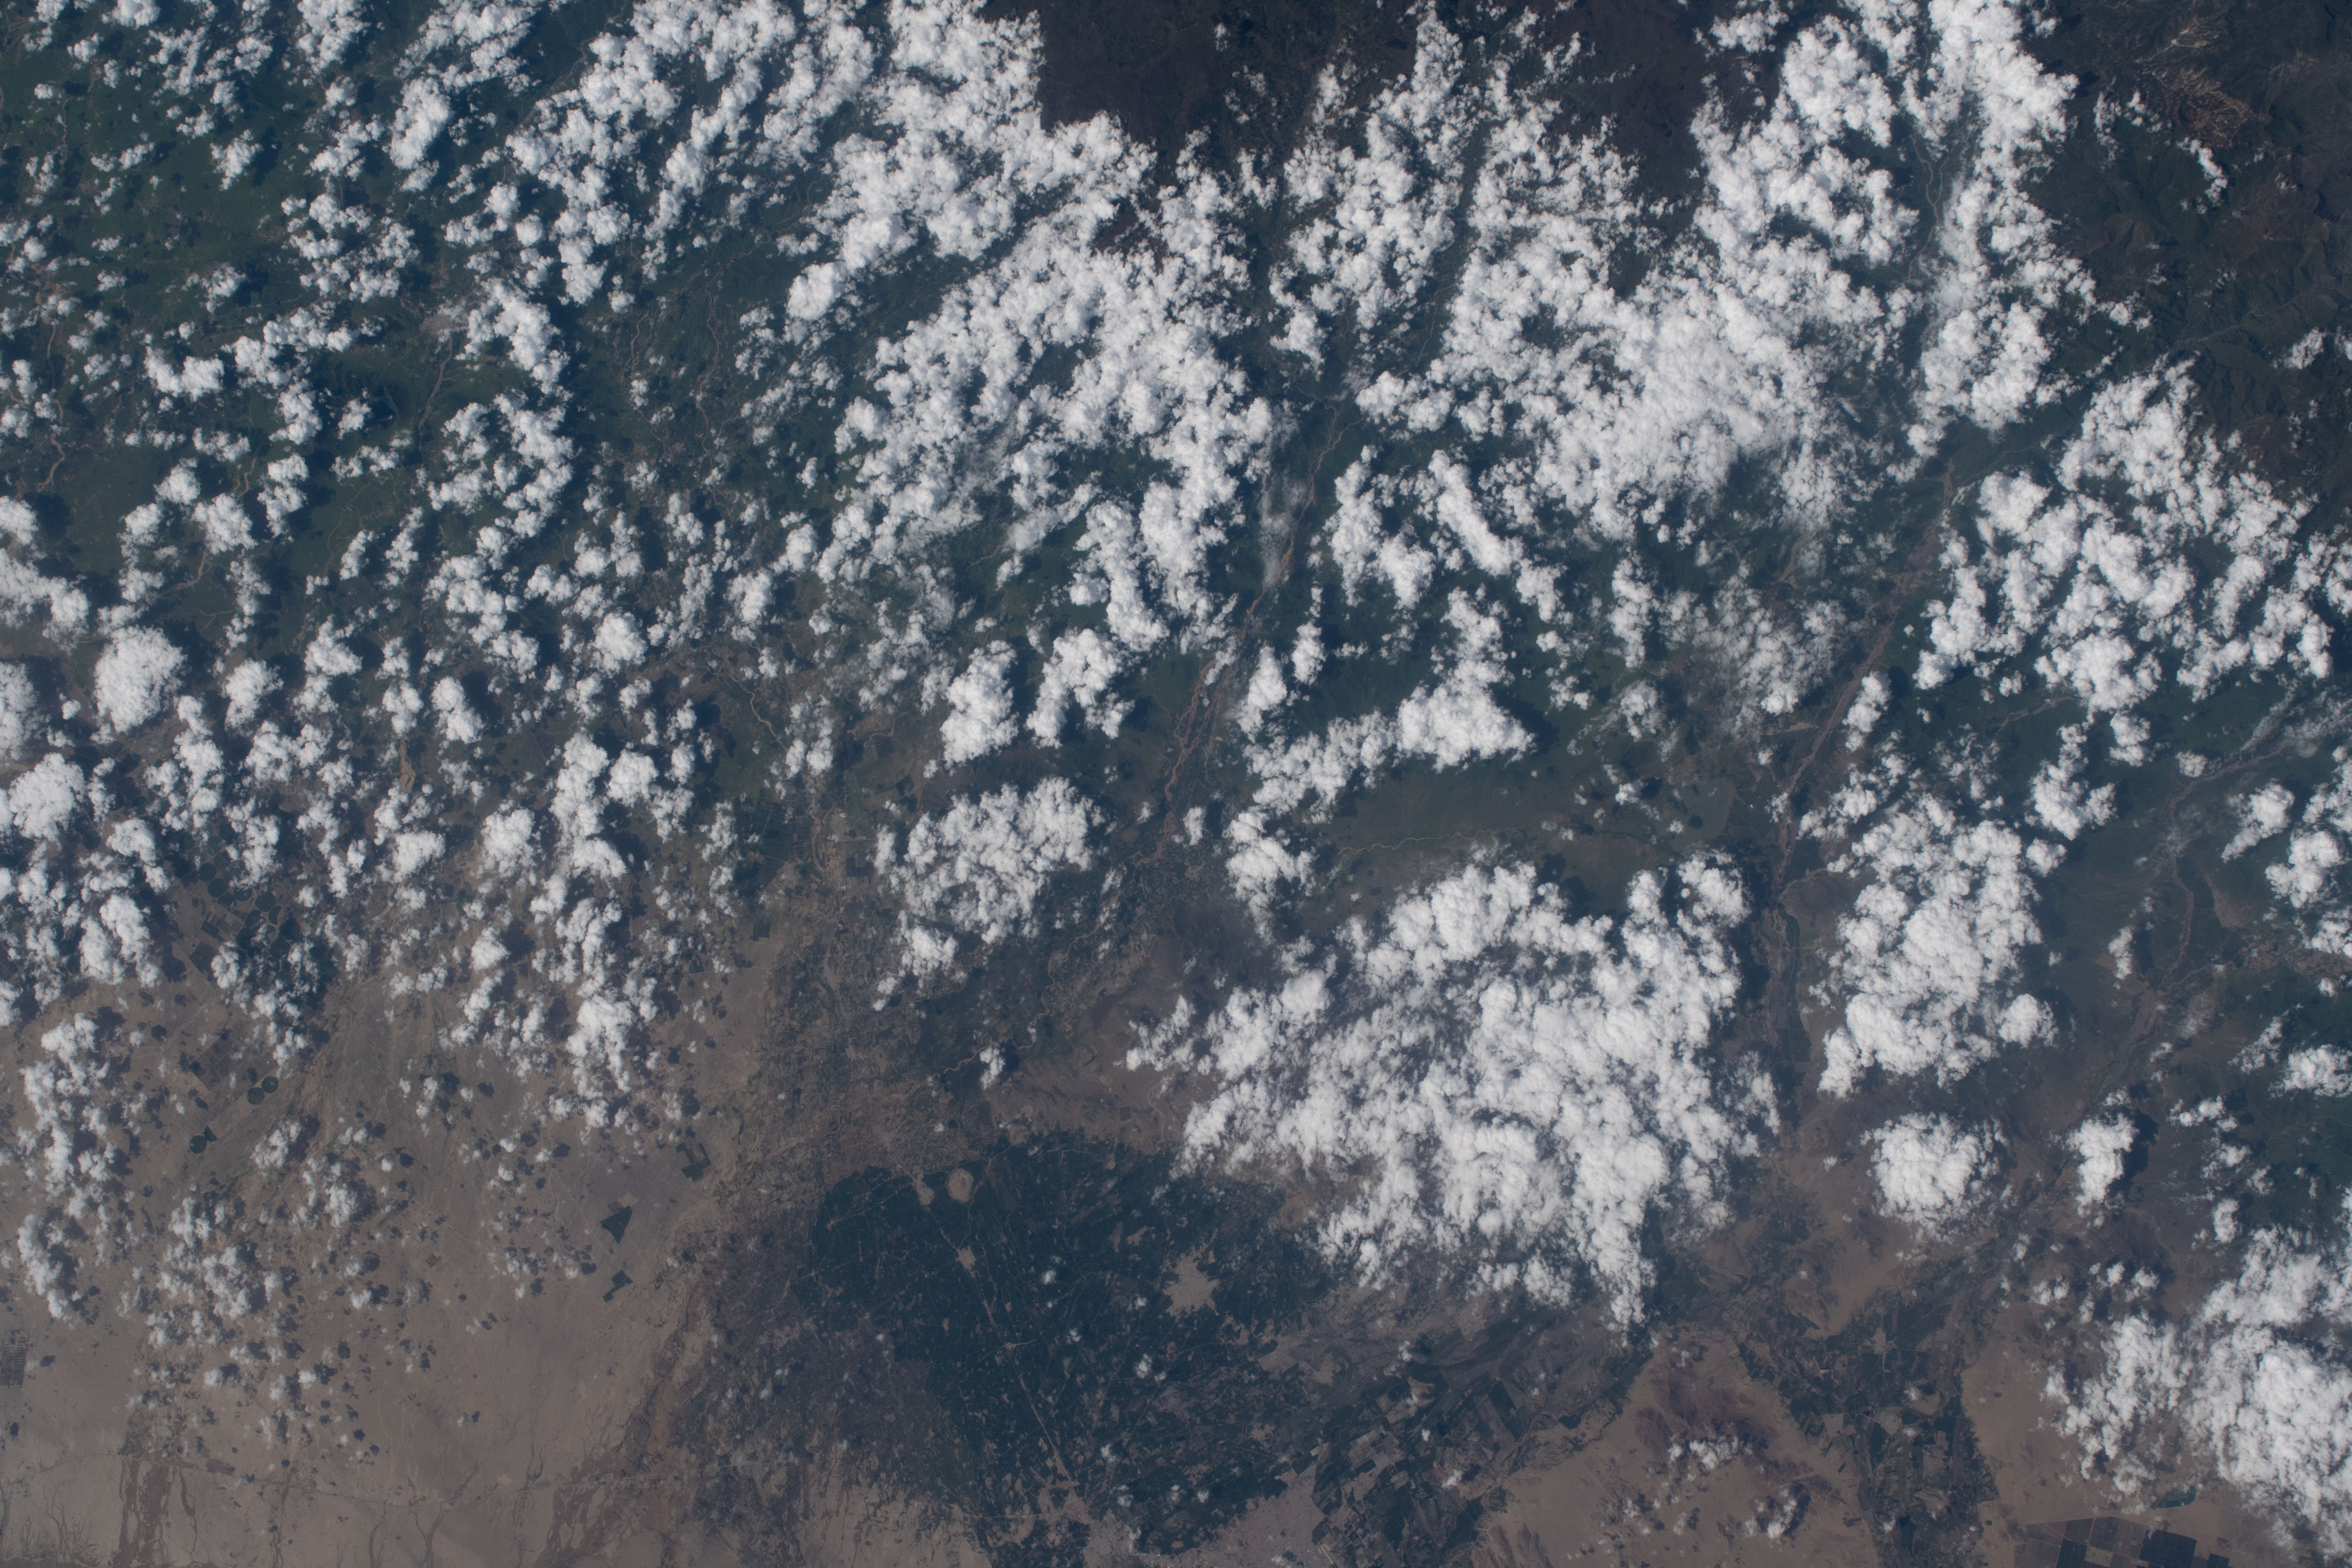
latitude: -6.5
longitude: -79.6
